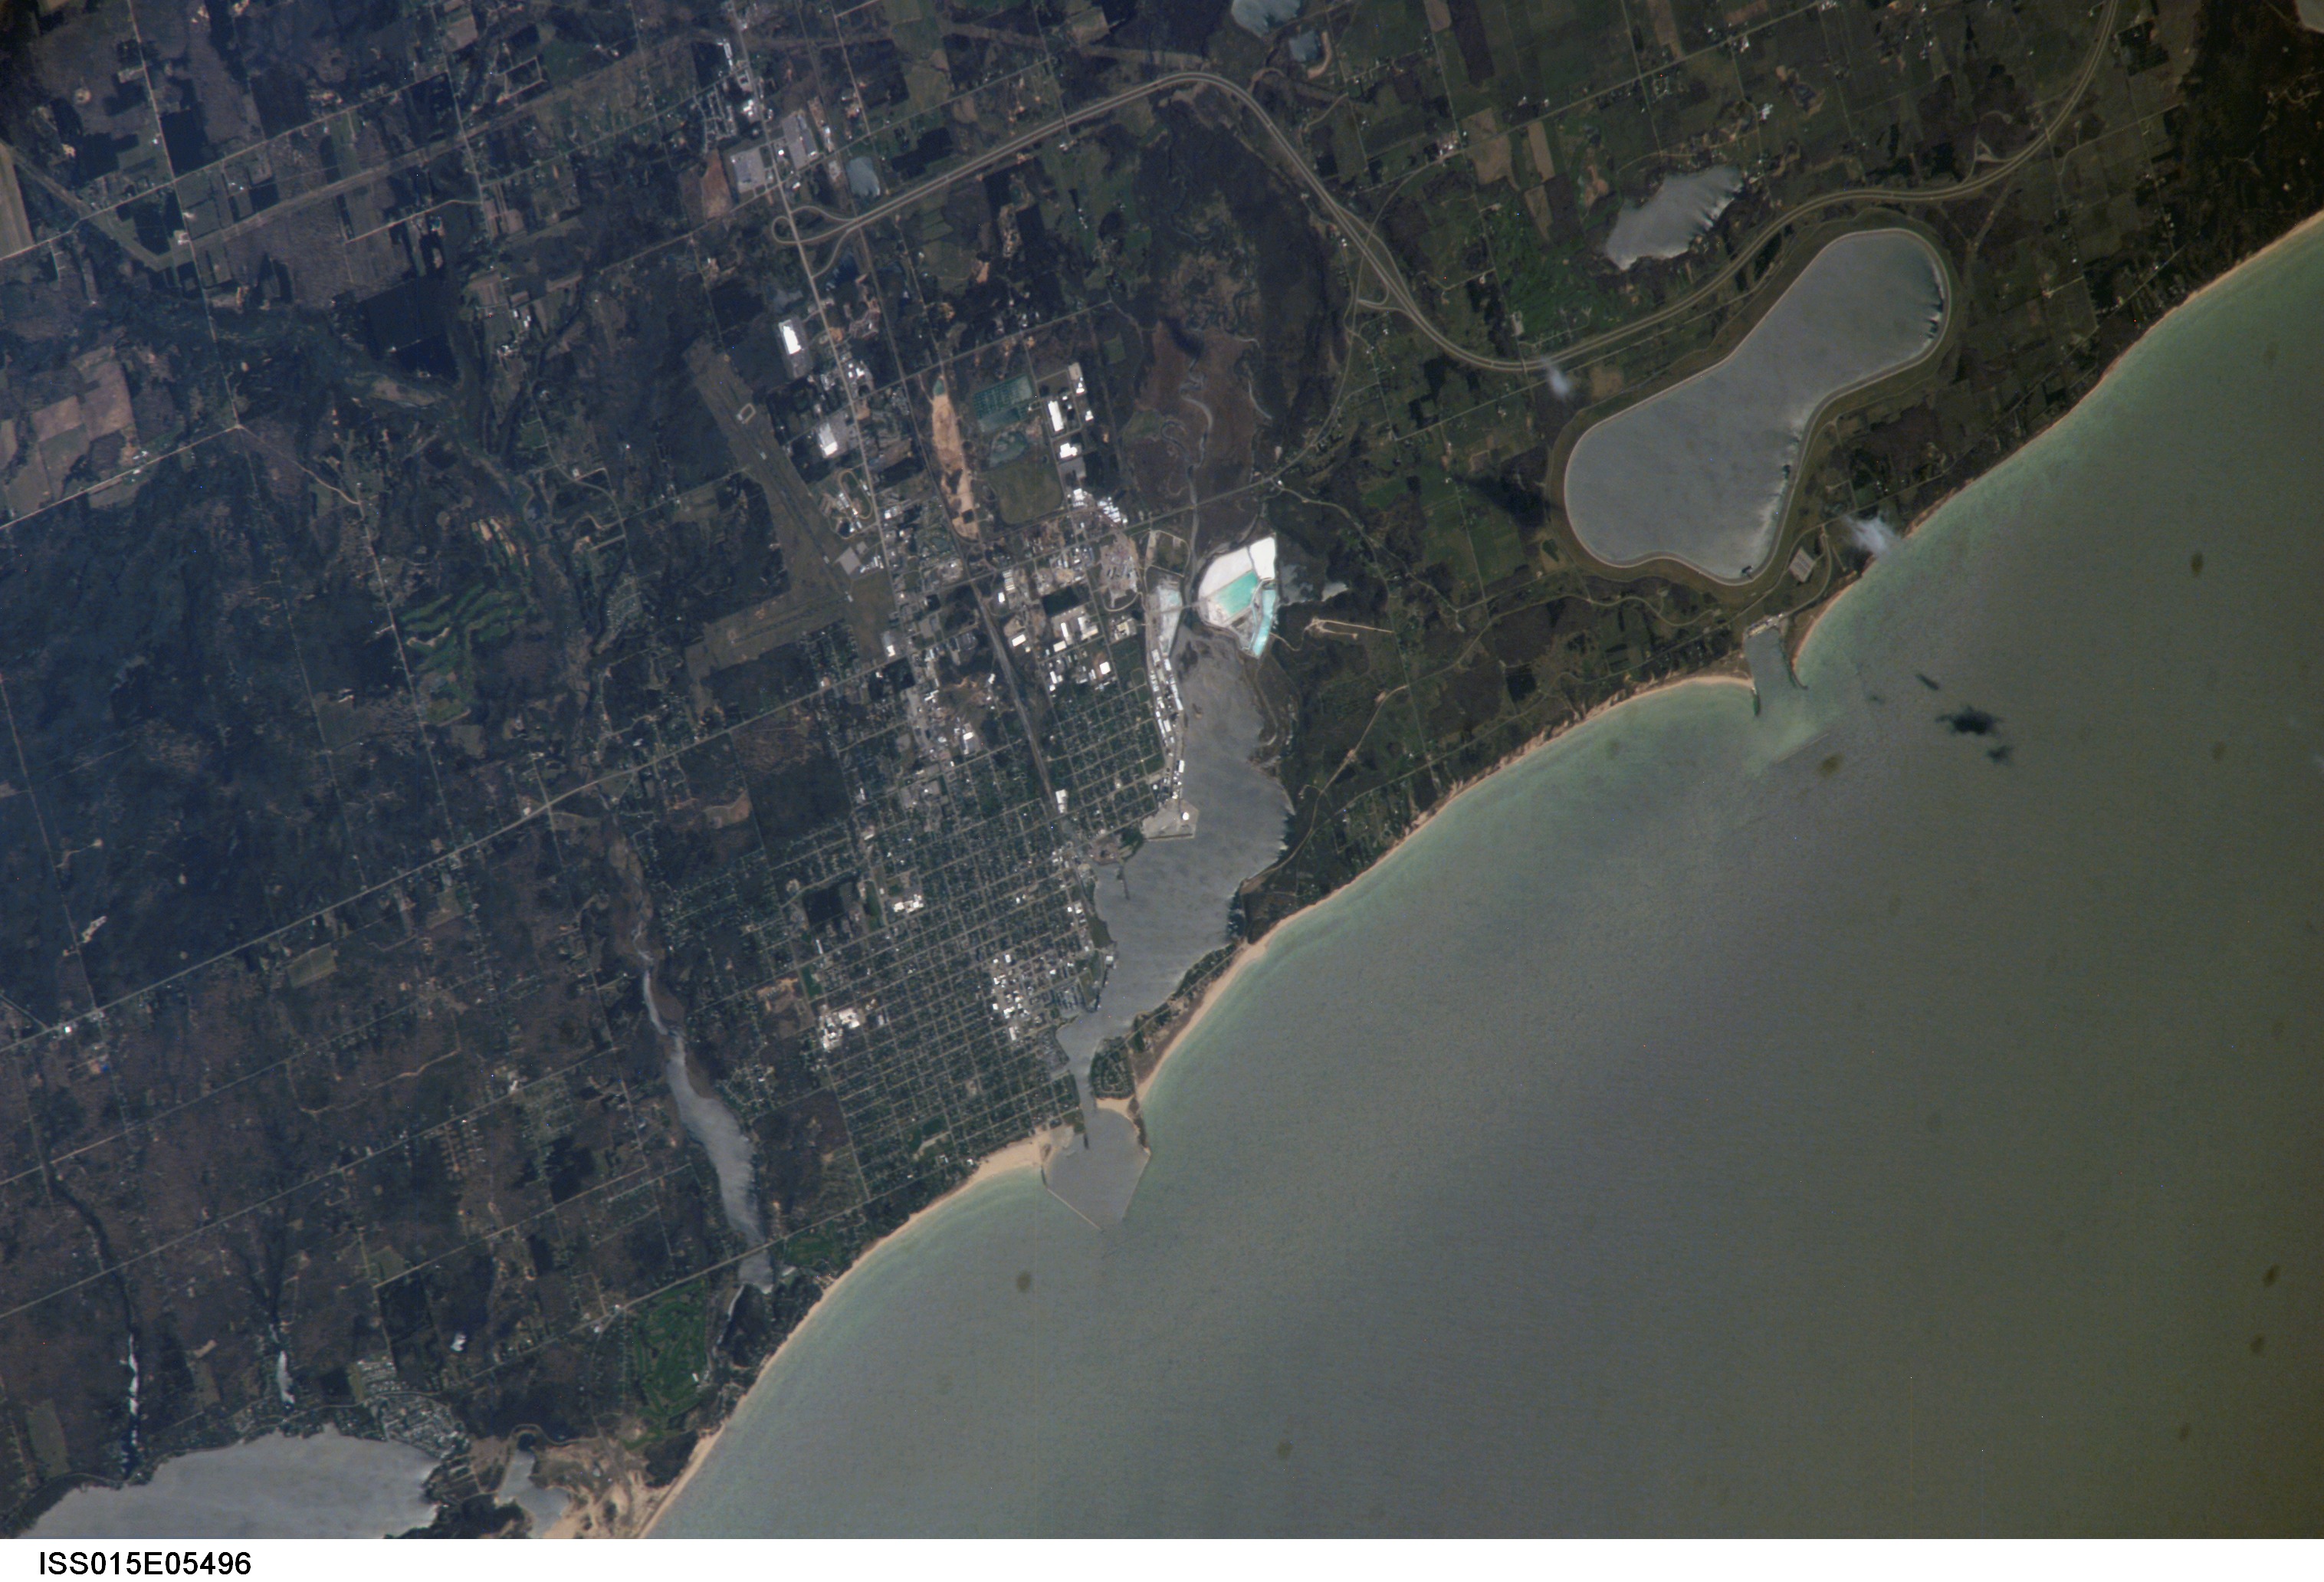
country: USA-MICHIGAN
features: LUDINGTON, LAKE MICHIGAN
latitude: 43.9
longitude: -86.4
